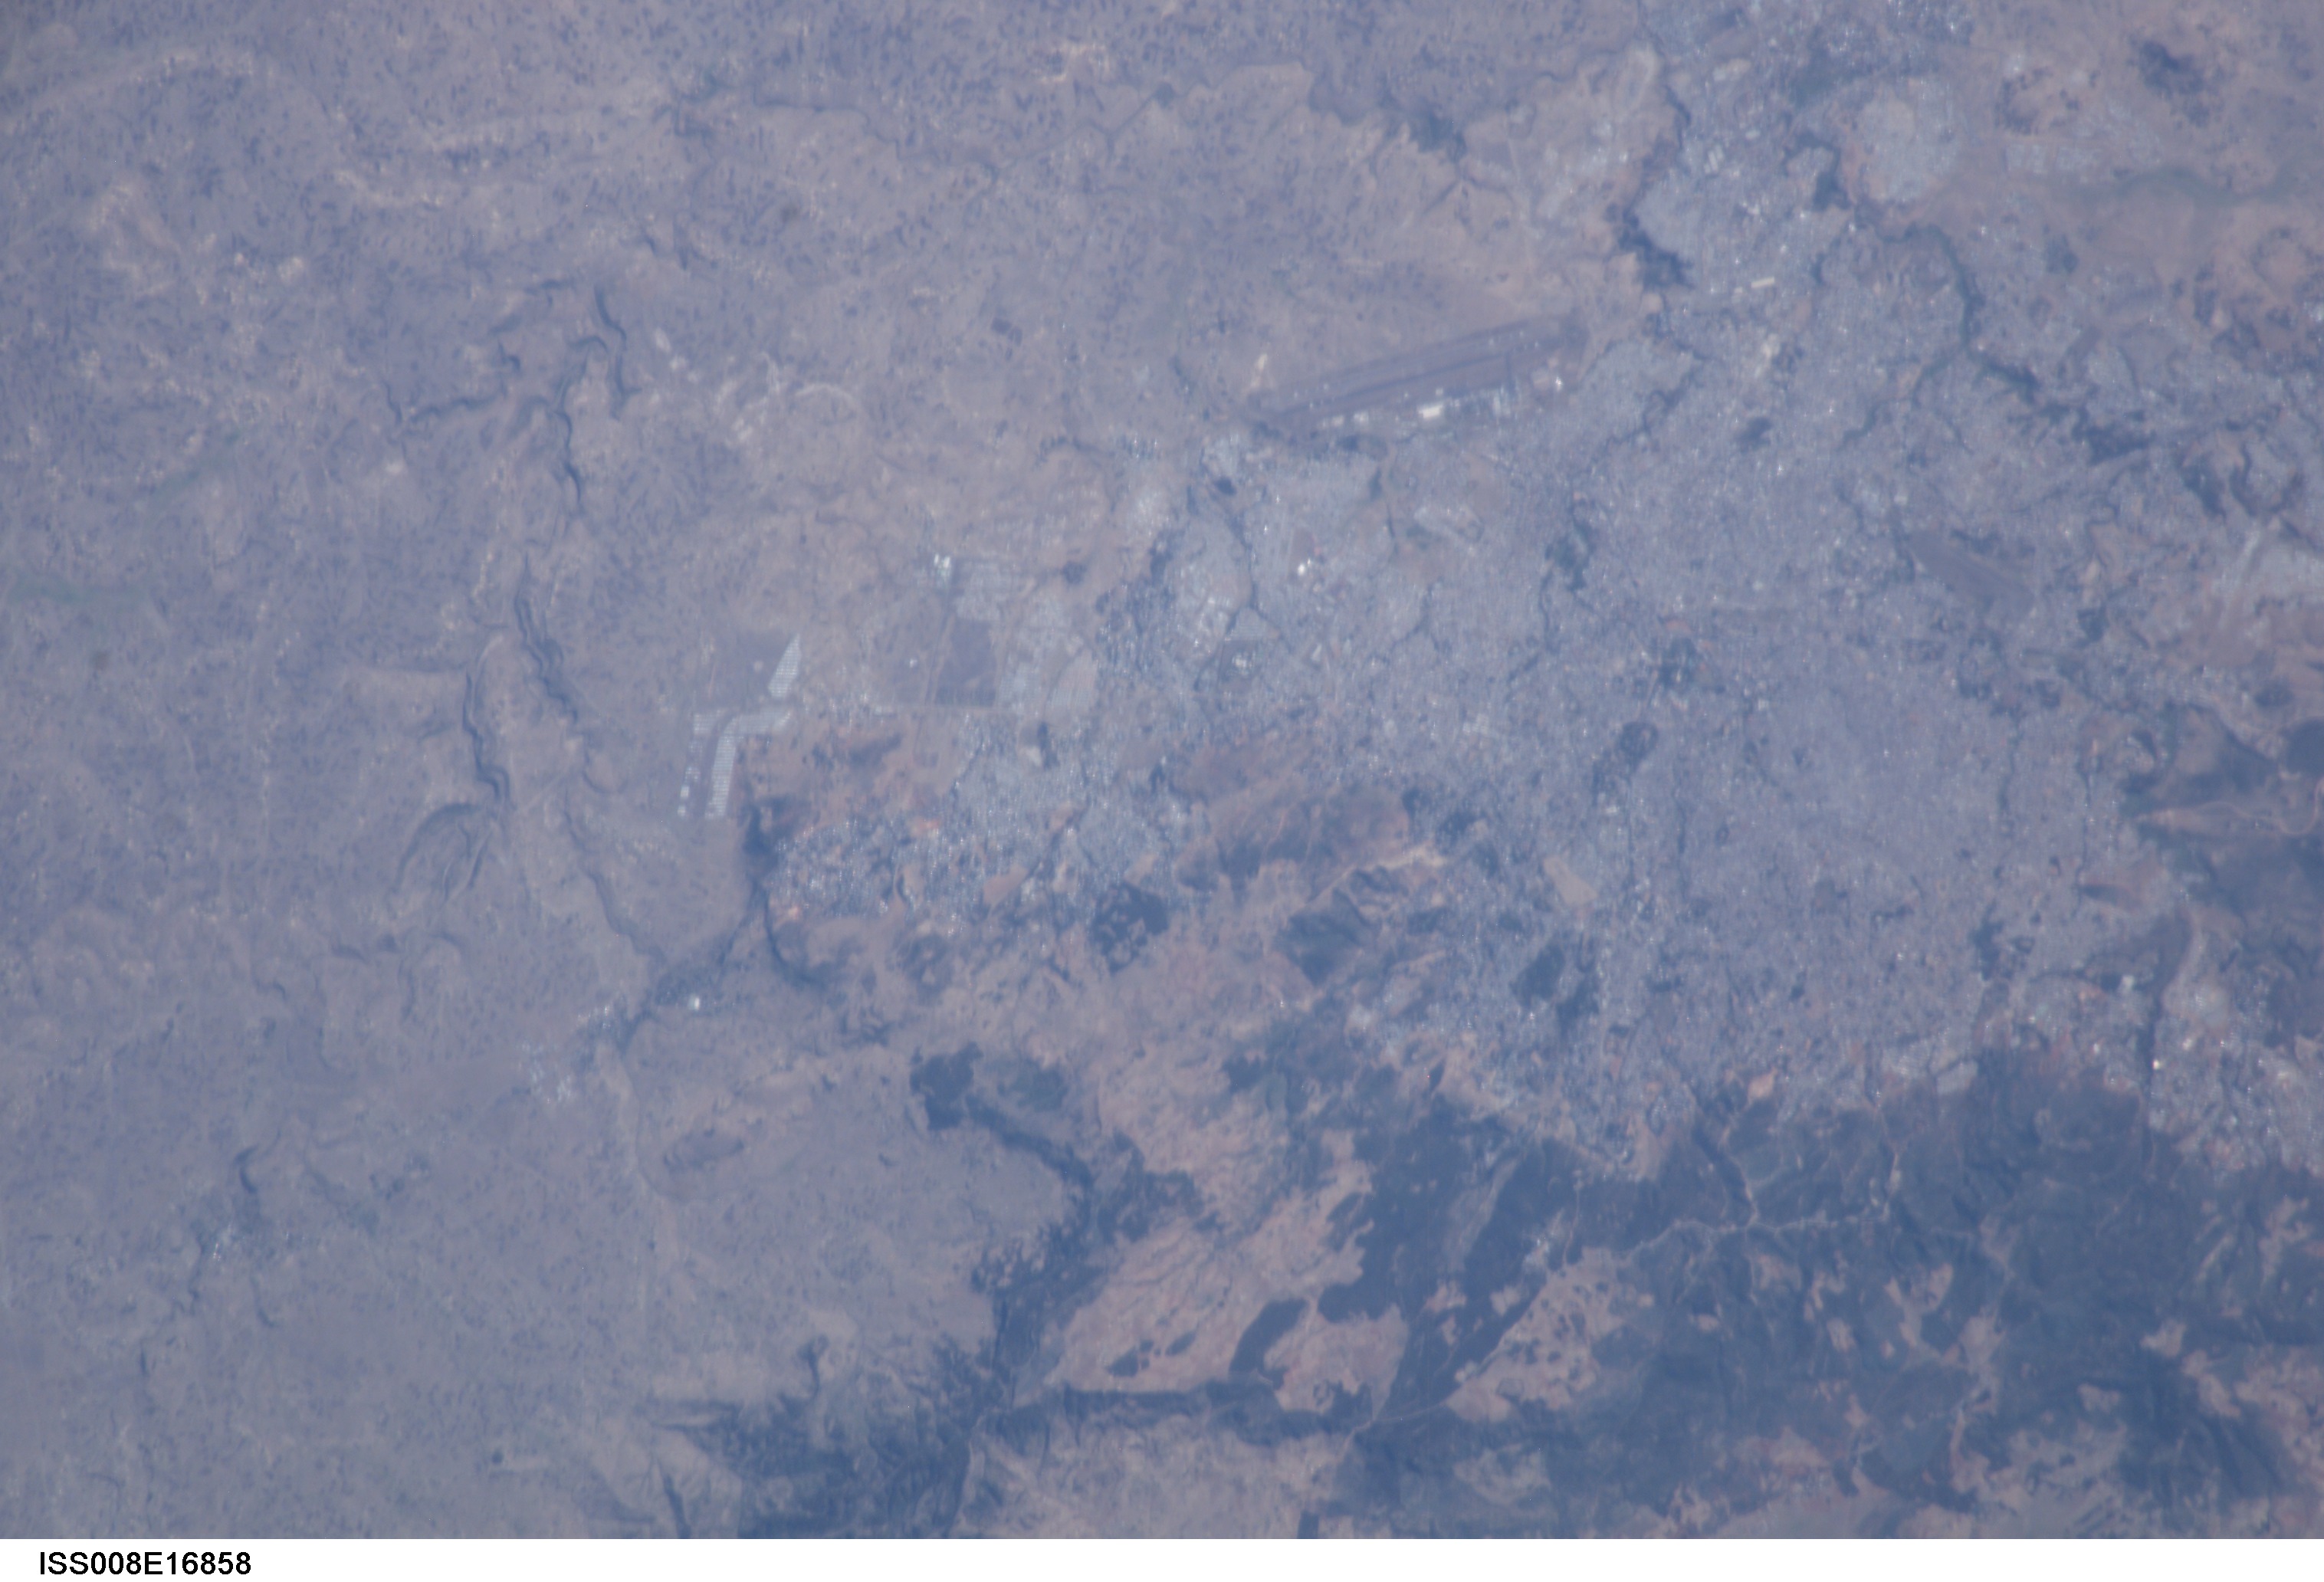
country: ETHIOPIA
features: ADDIS ABABA, URBAN LAND COVER
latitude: 9.0
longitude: 38.8
